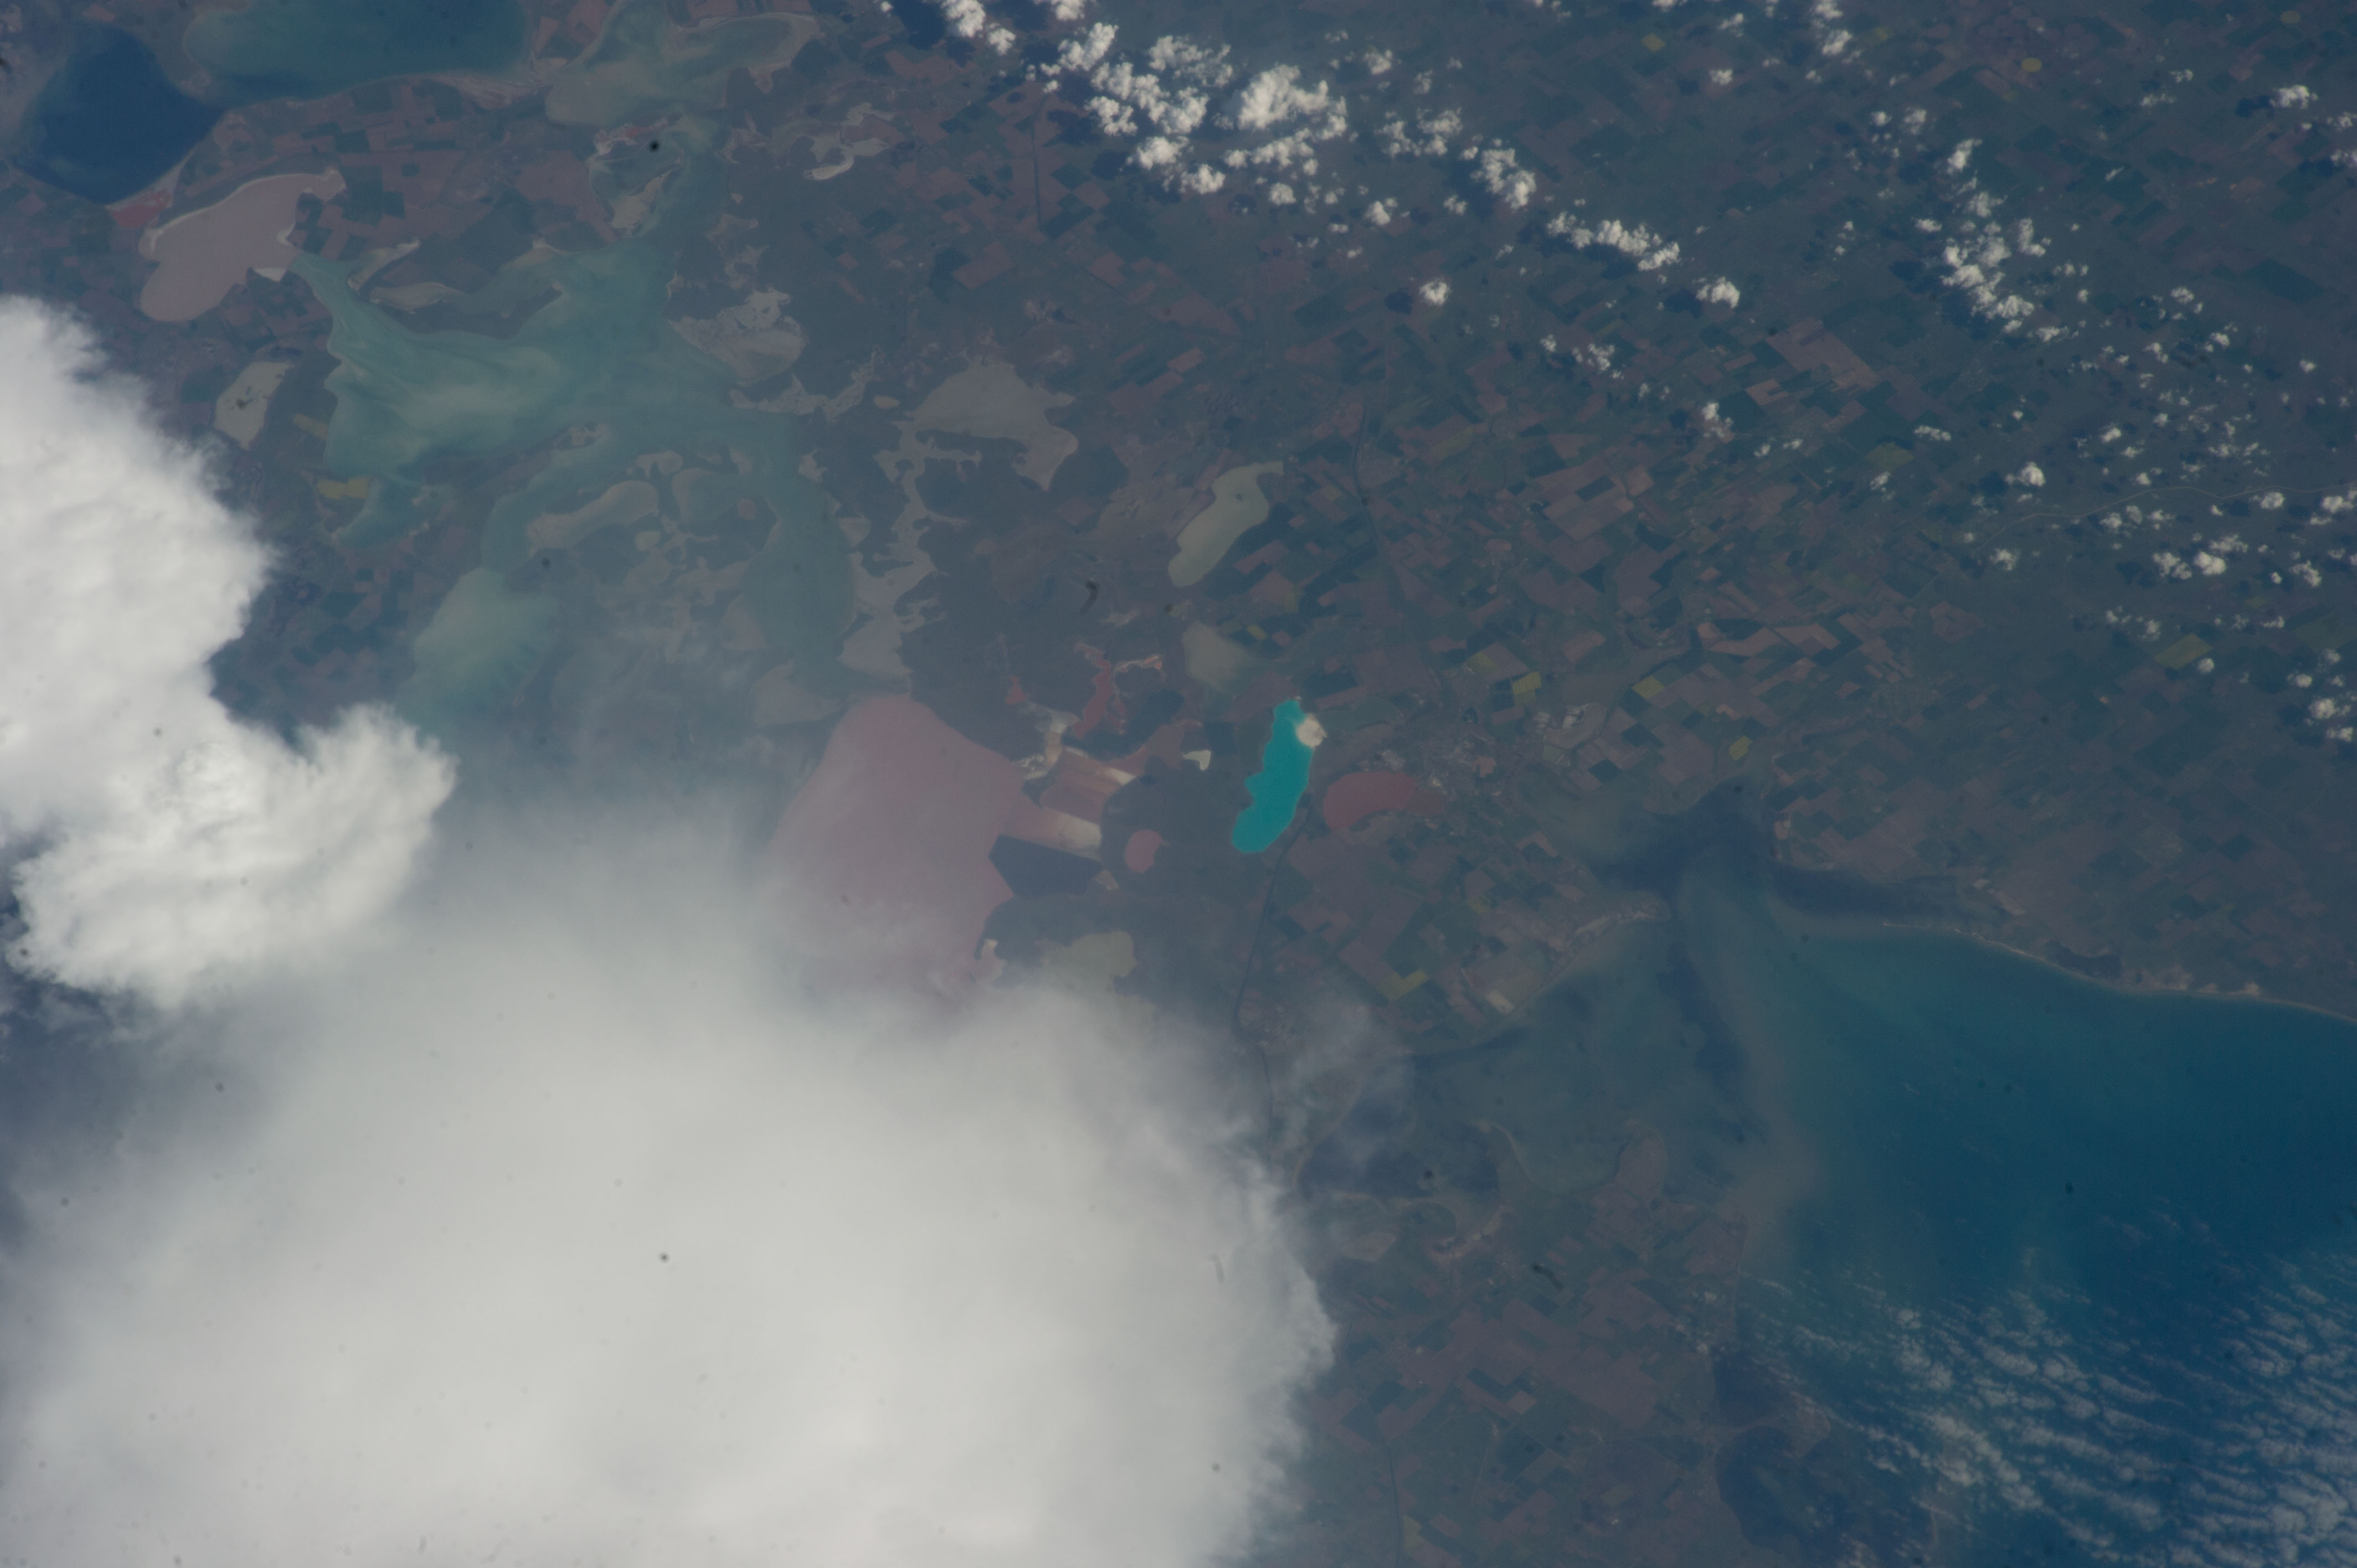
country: UKRAINE
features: LAKES, COAST, KRASNE LAKE, KARKINYTS'KA GULF, CRIMEAN PENINSULA
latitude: 46.0
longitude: 33.9
